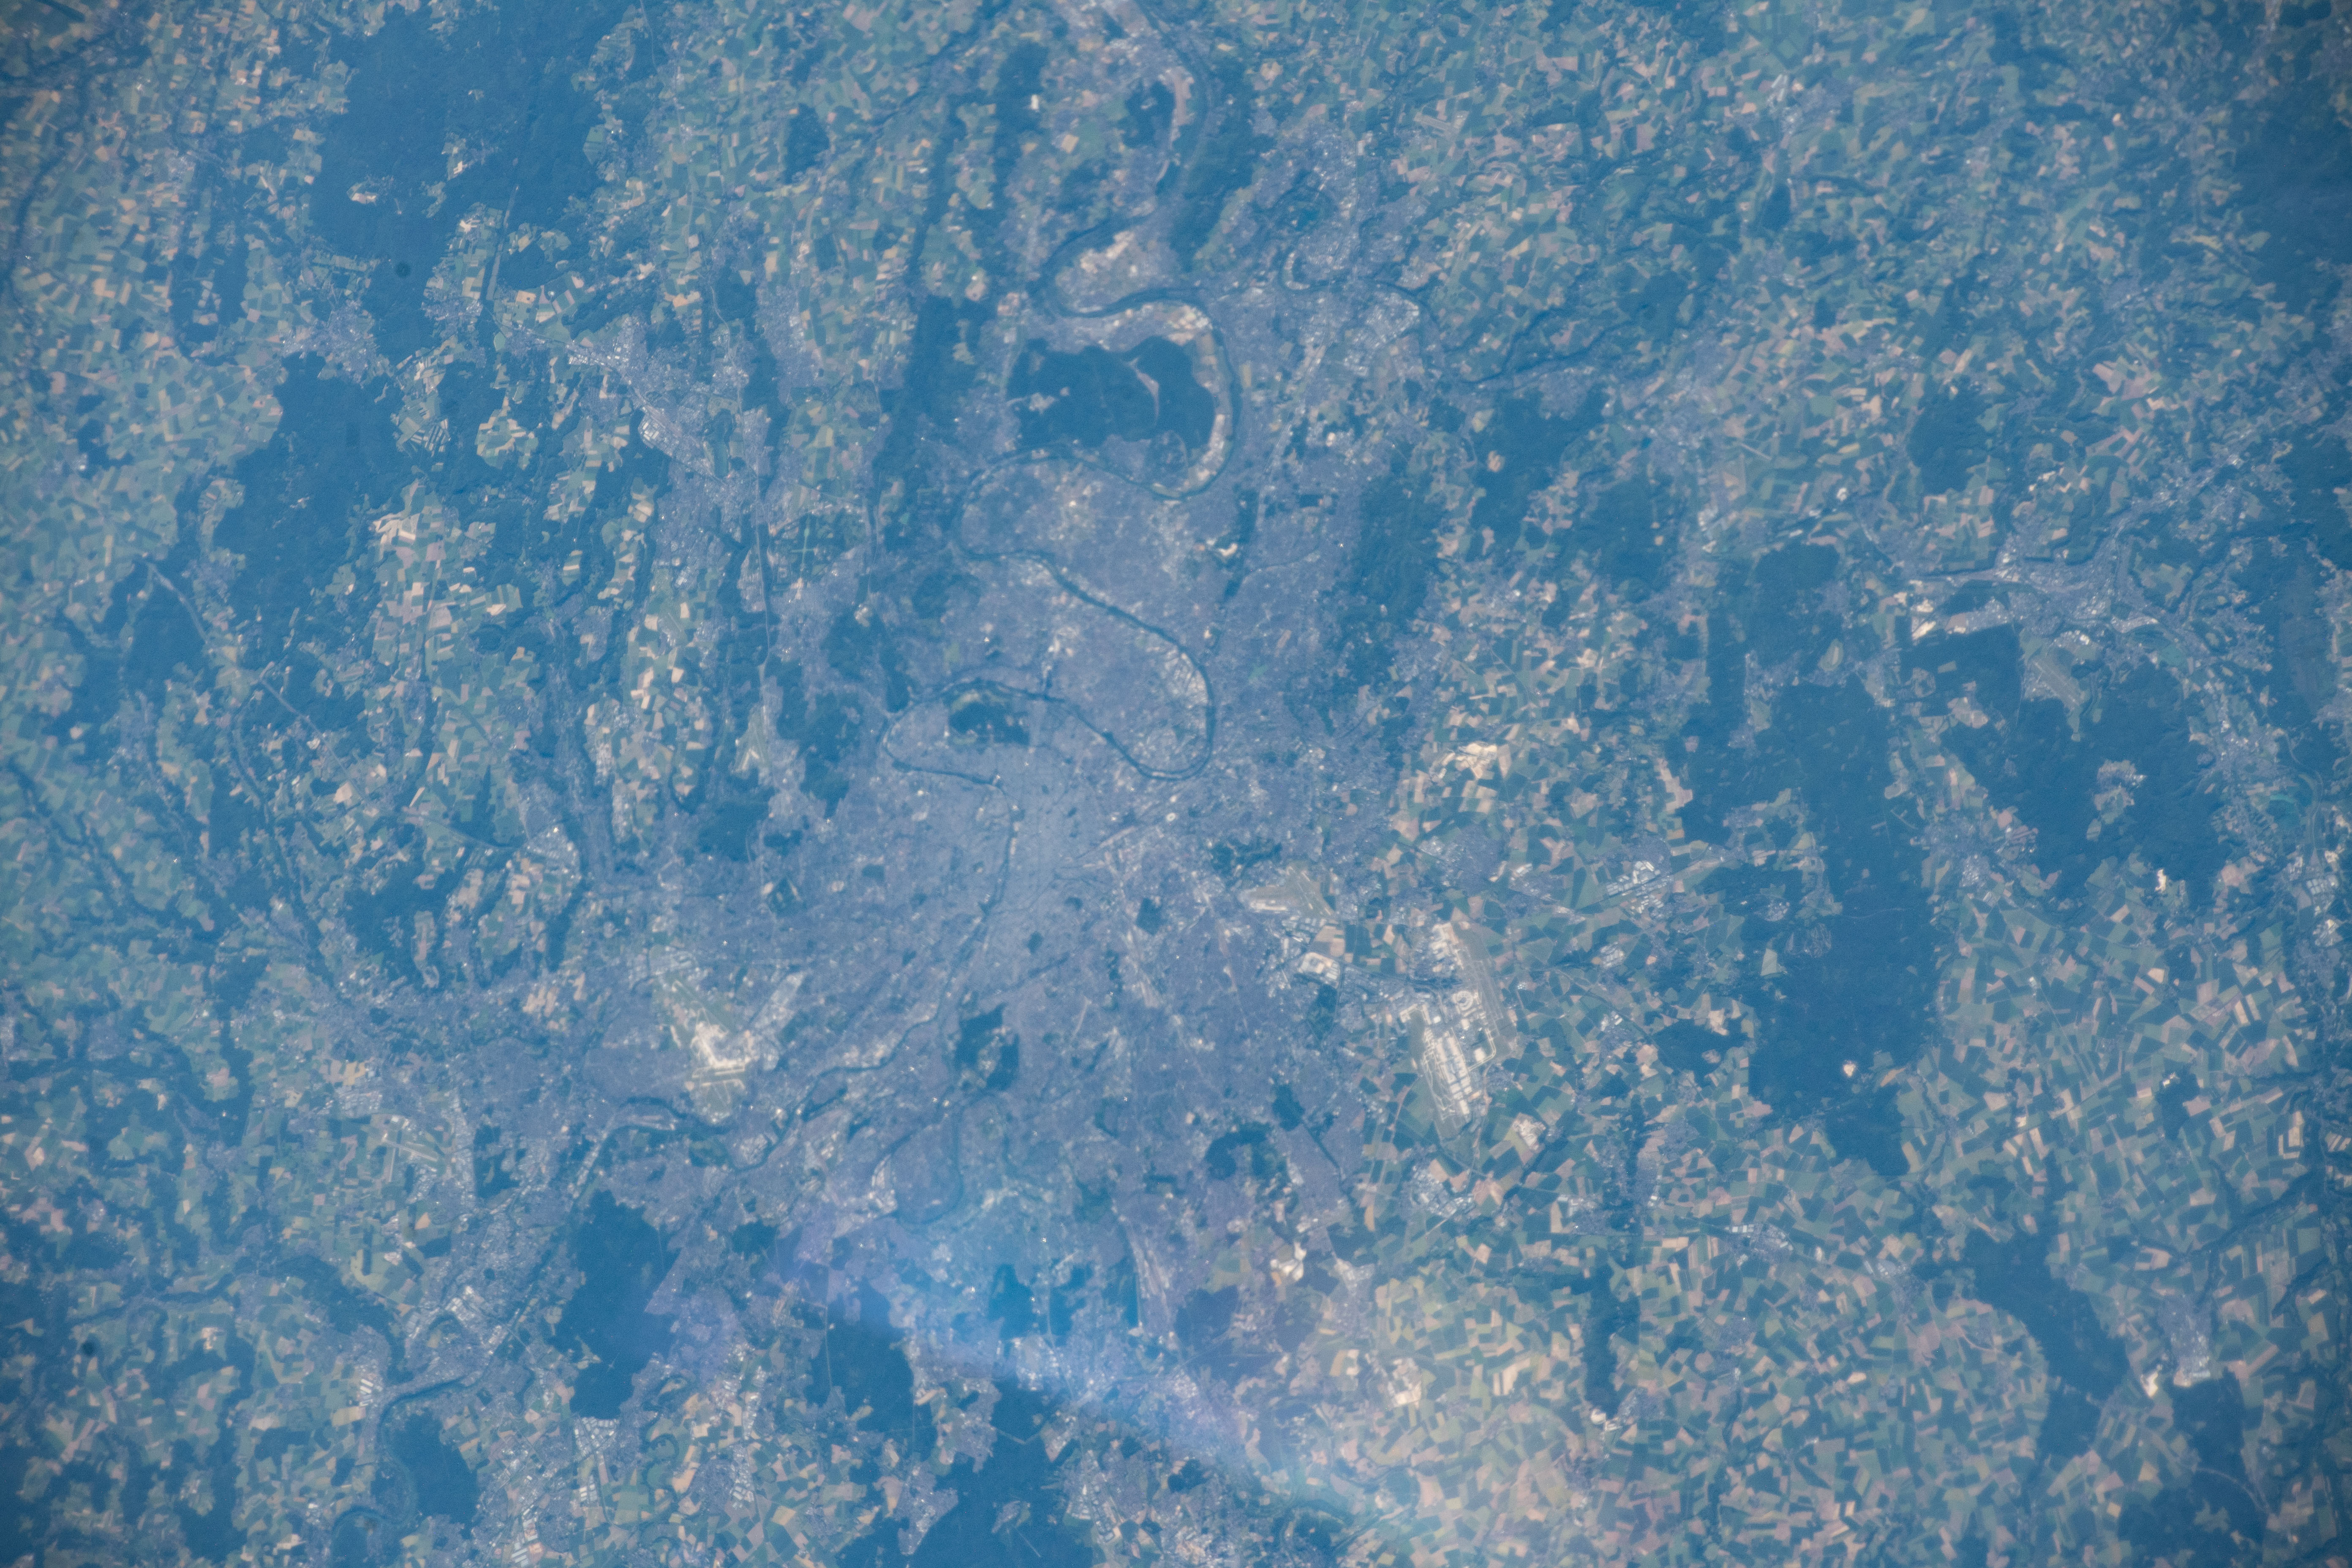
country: FRANCE
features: PARIS, RIVER SEINE,FRANCE, PARIS, SEINE RIVER,FRANCE,CITY OF PARIS,SEINE RIVER
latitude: 48.9
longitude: 2.3
